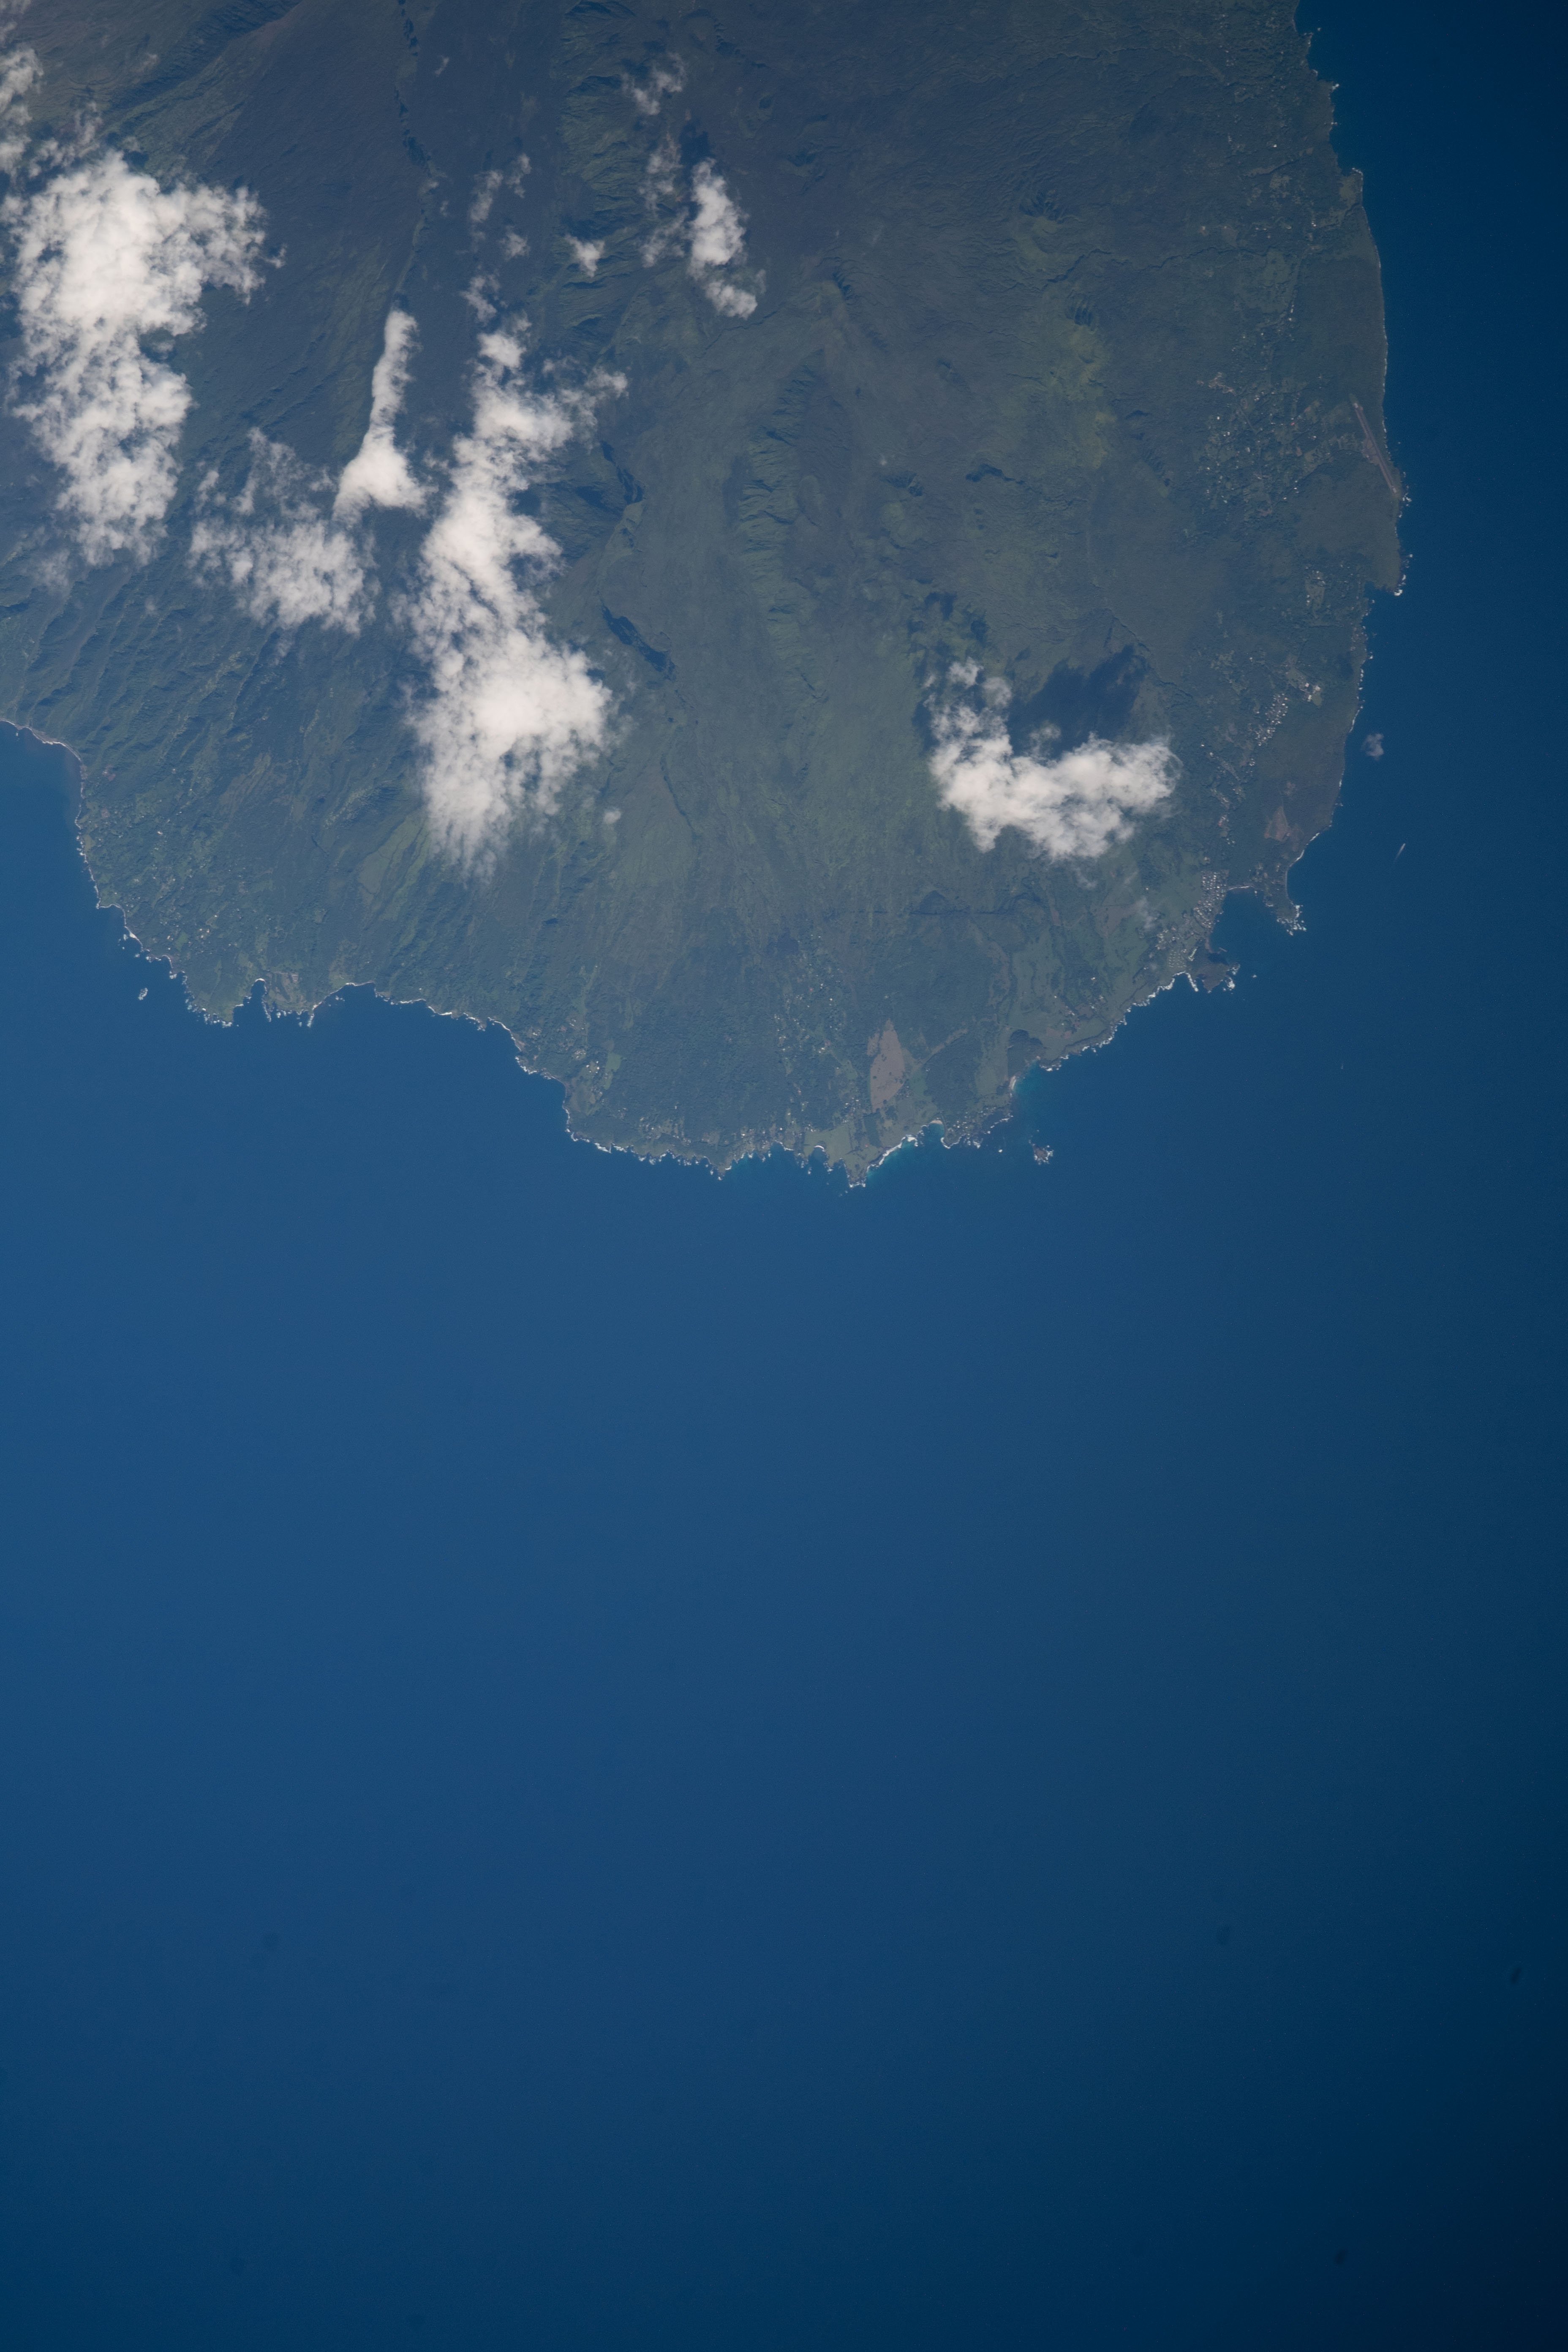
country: USA-HAWAII
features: MAUI
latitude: 20.7
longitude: -156.0
